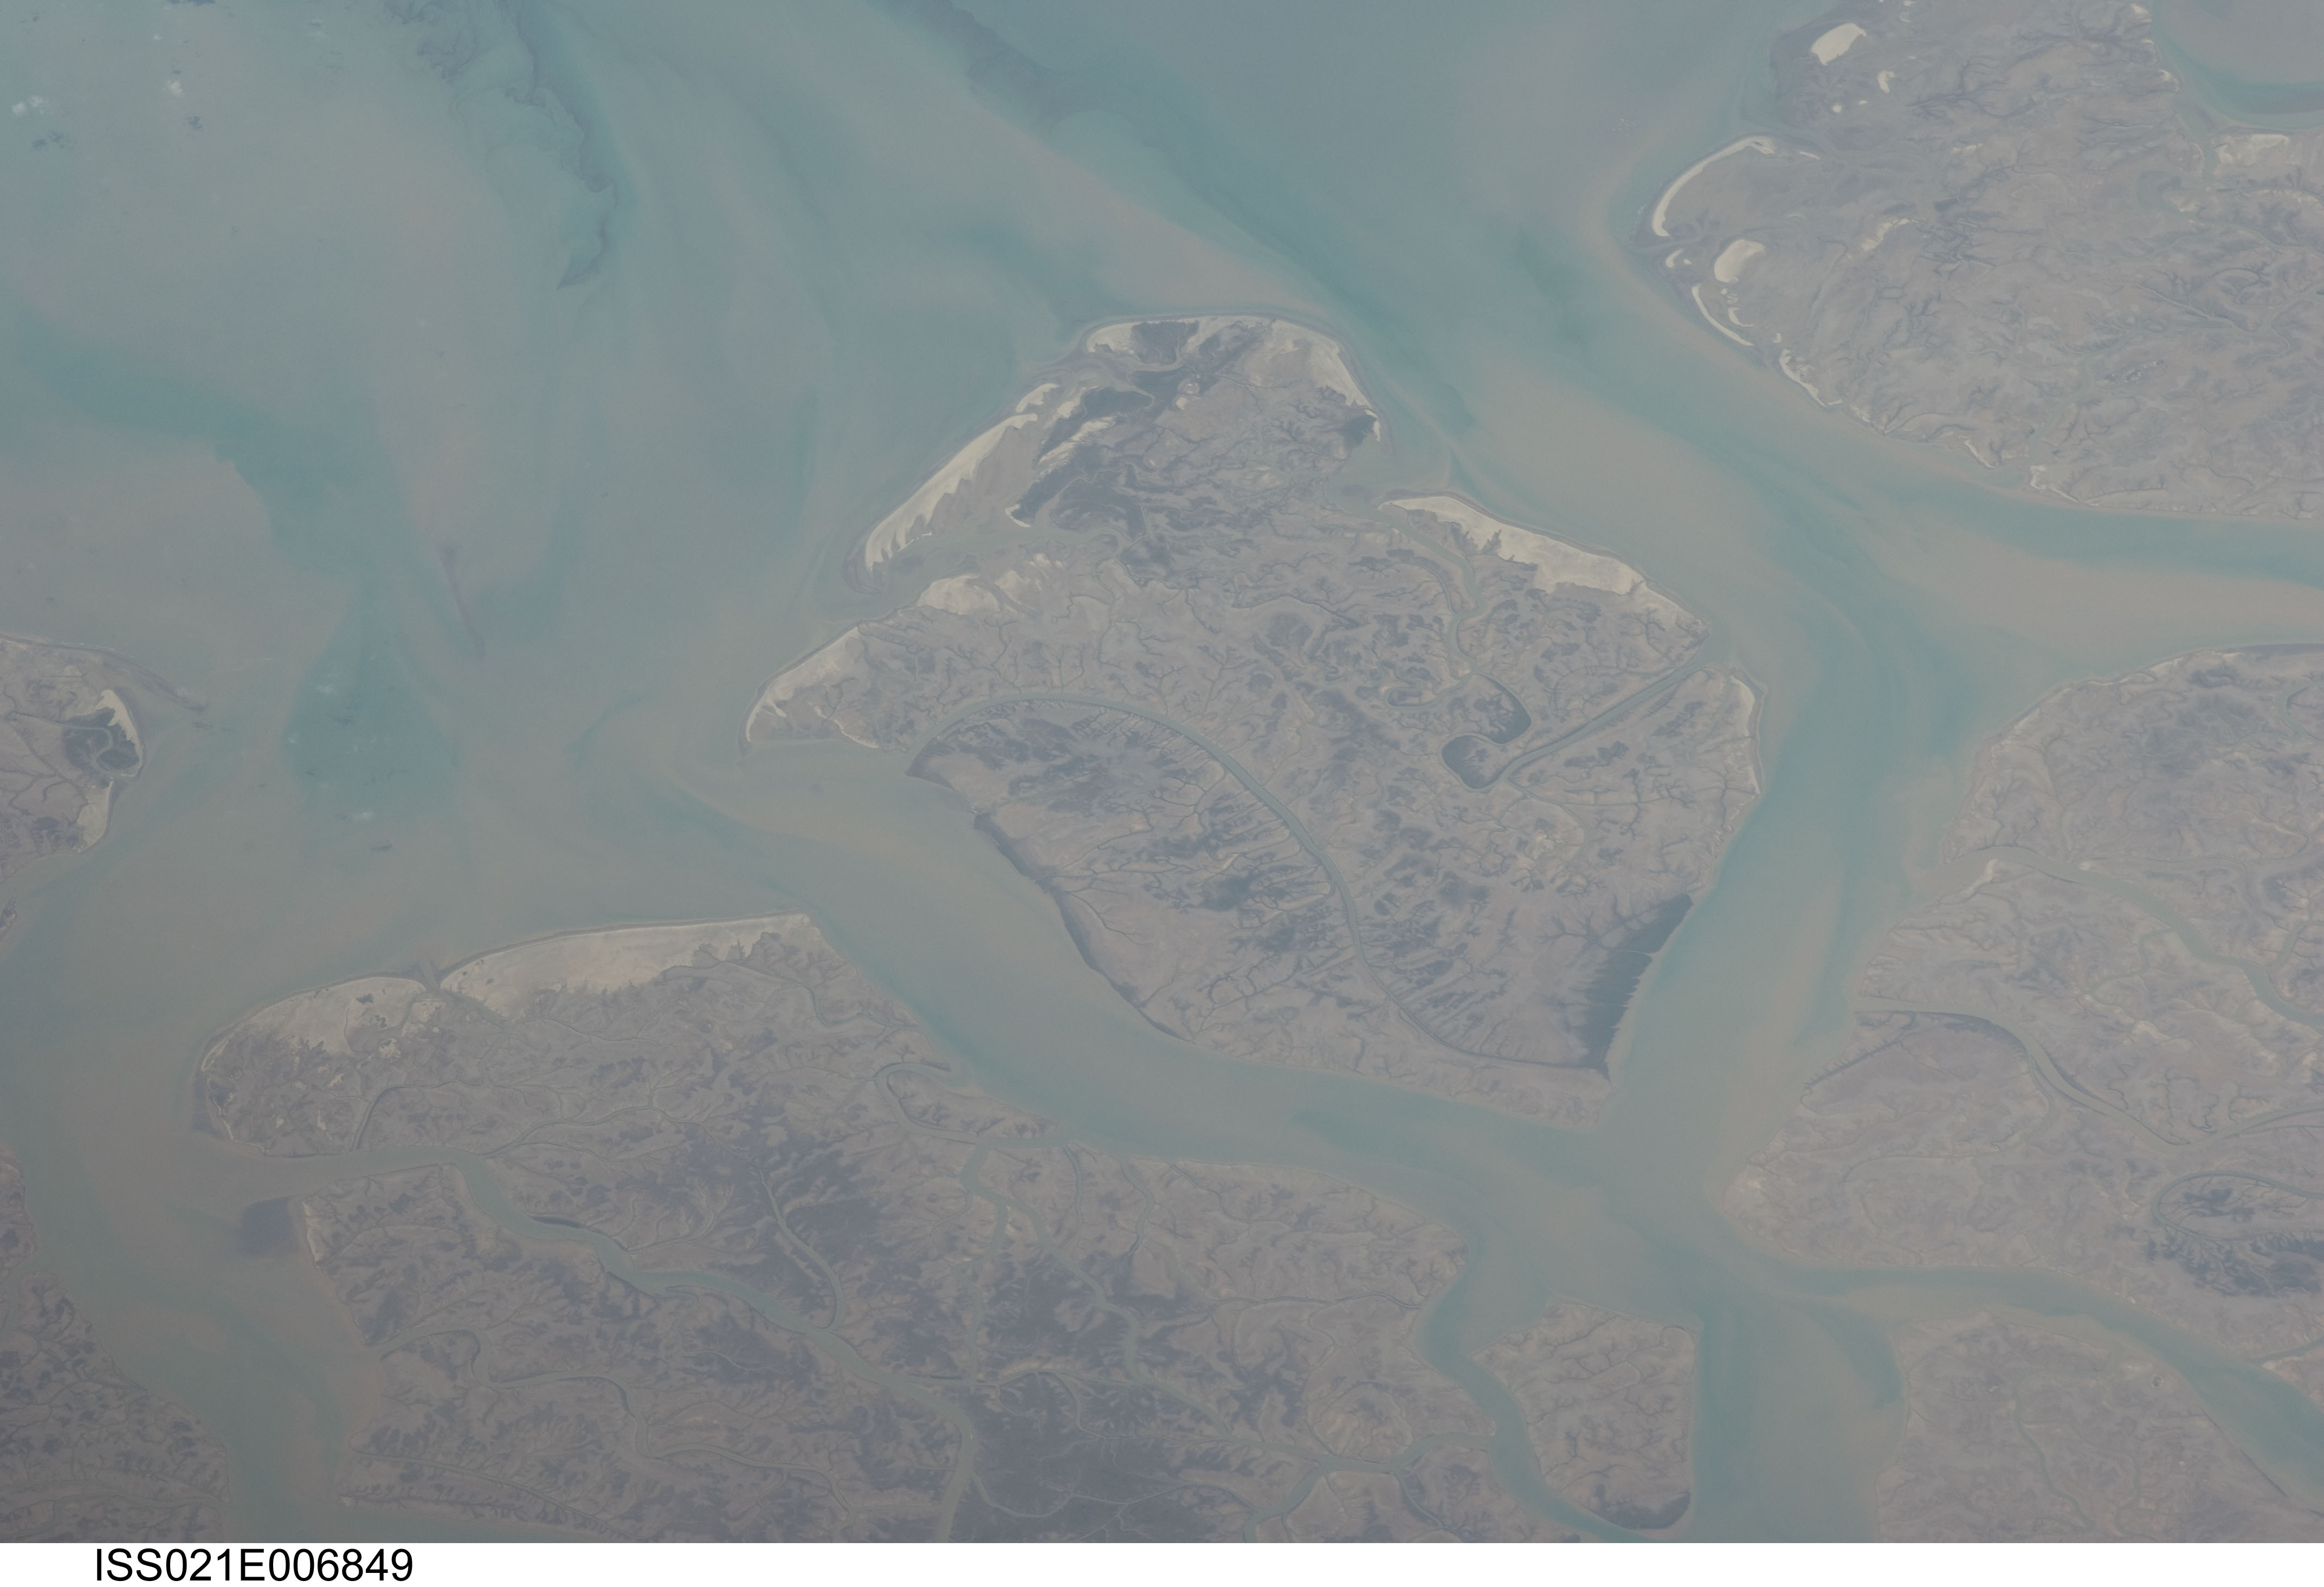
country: INDIA
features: THATTA PAKISTAN,SIR CREEK,JATI ISLAND,KUTCH INDIA,KAJAR CREEK,SRI KOTESHWAR RANN WEST
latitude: 23.8
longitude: 68.2
